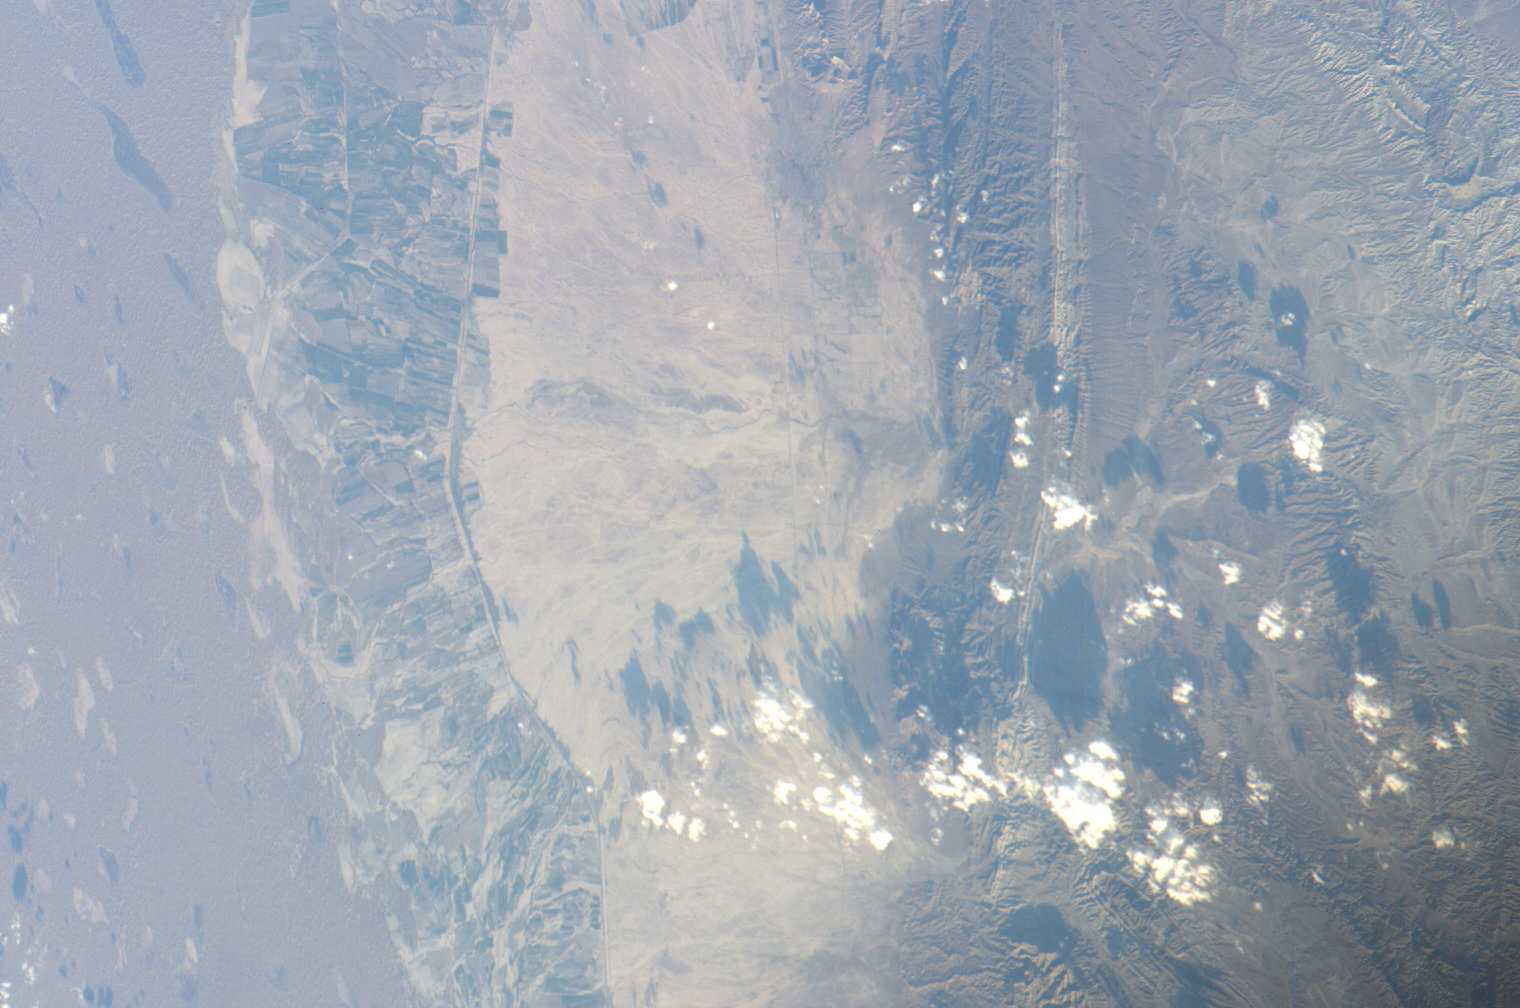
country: TURKMENISTAN
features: KOPET DAG, AGR., KIZYL-ARVAT
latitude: 39.0
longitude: 56.5
